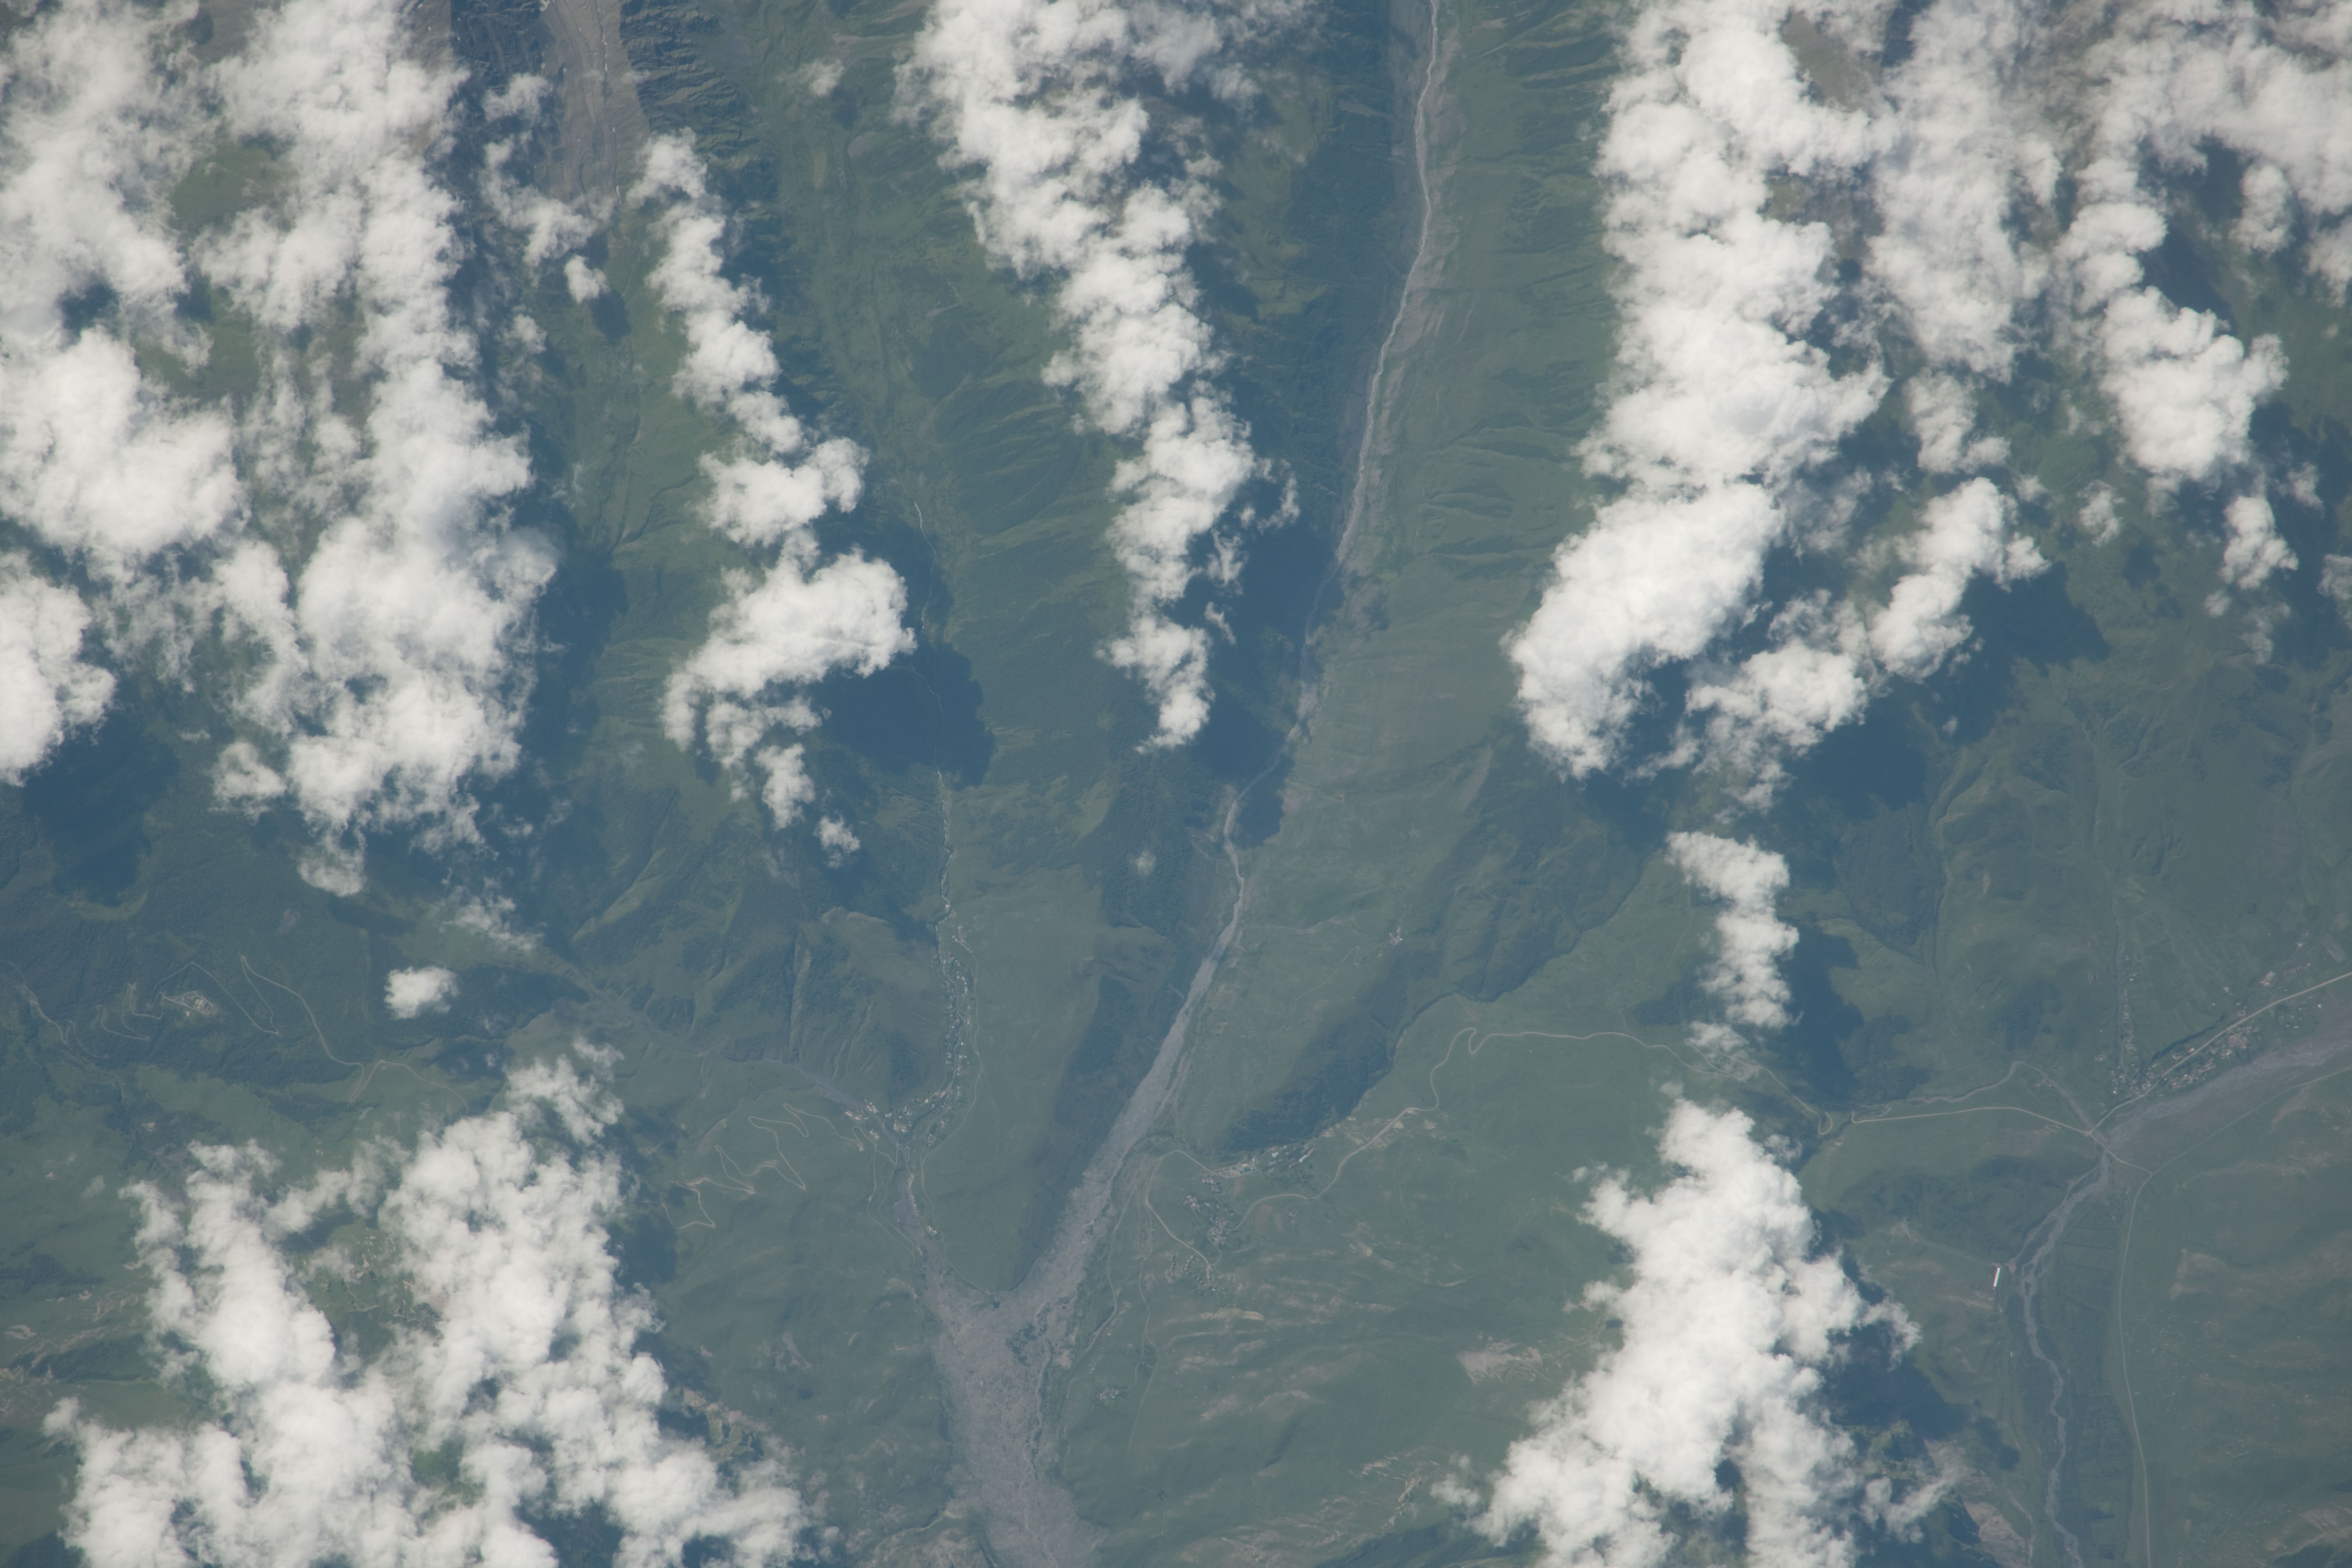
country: RUSSIAN FEDERATION
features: MOUNTAIN VALLEYS N. OF MT. KAZBEK, FOR., STREAMS
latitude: 42.8
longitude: 44.5
